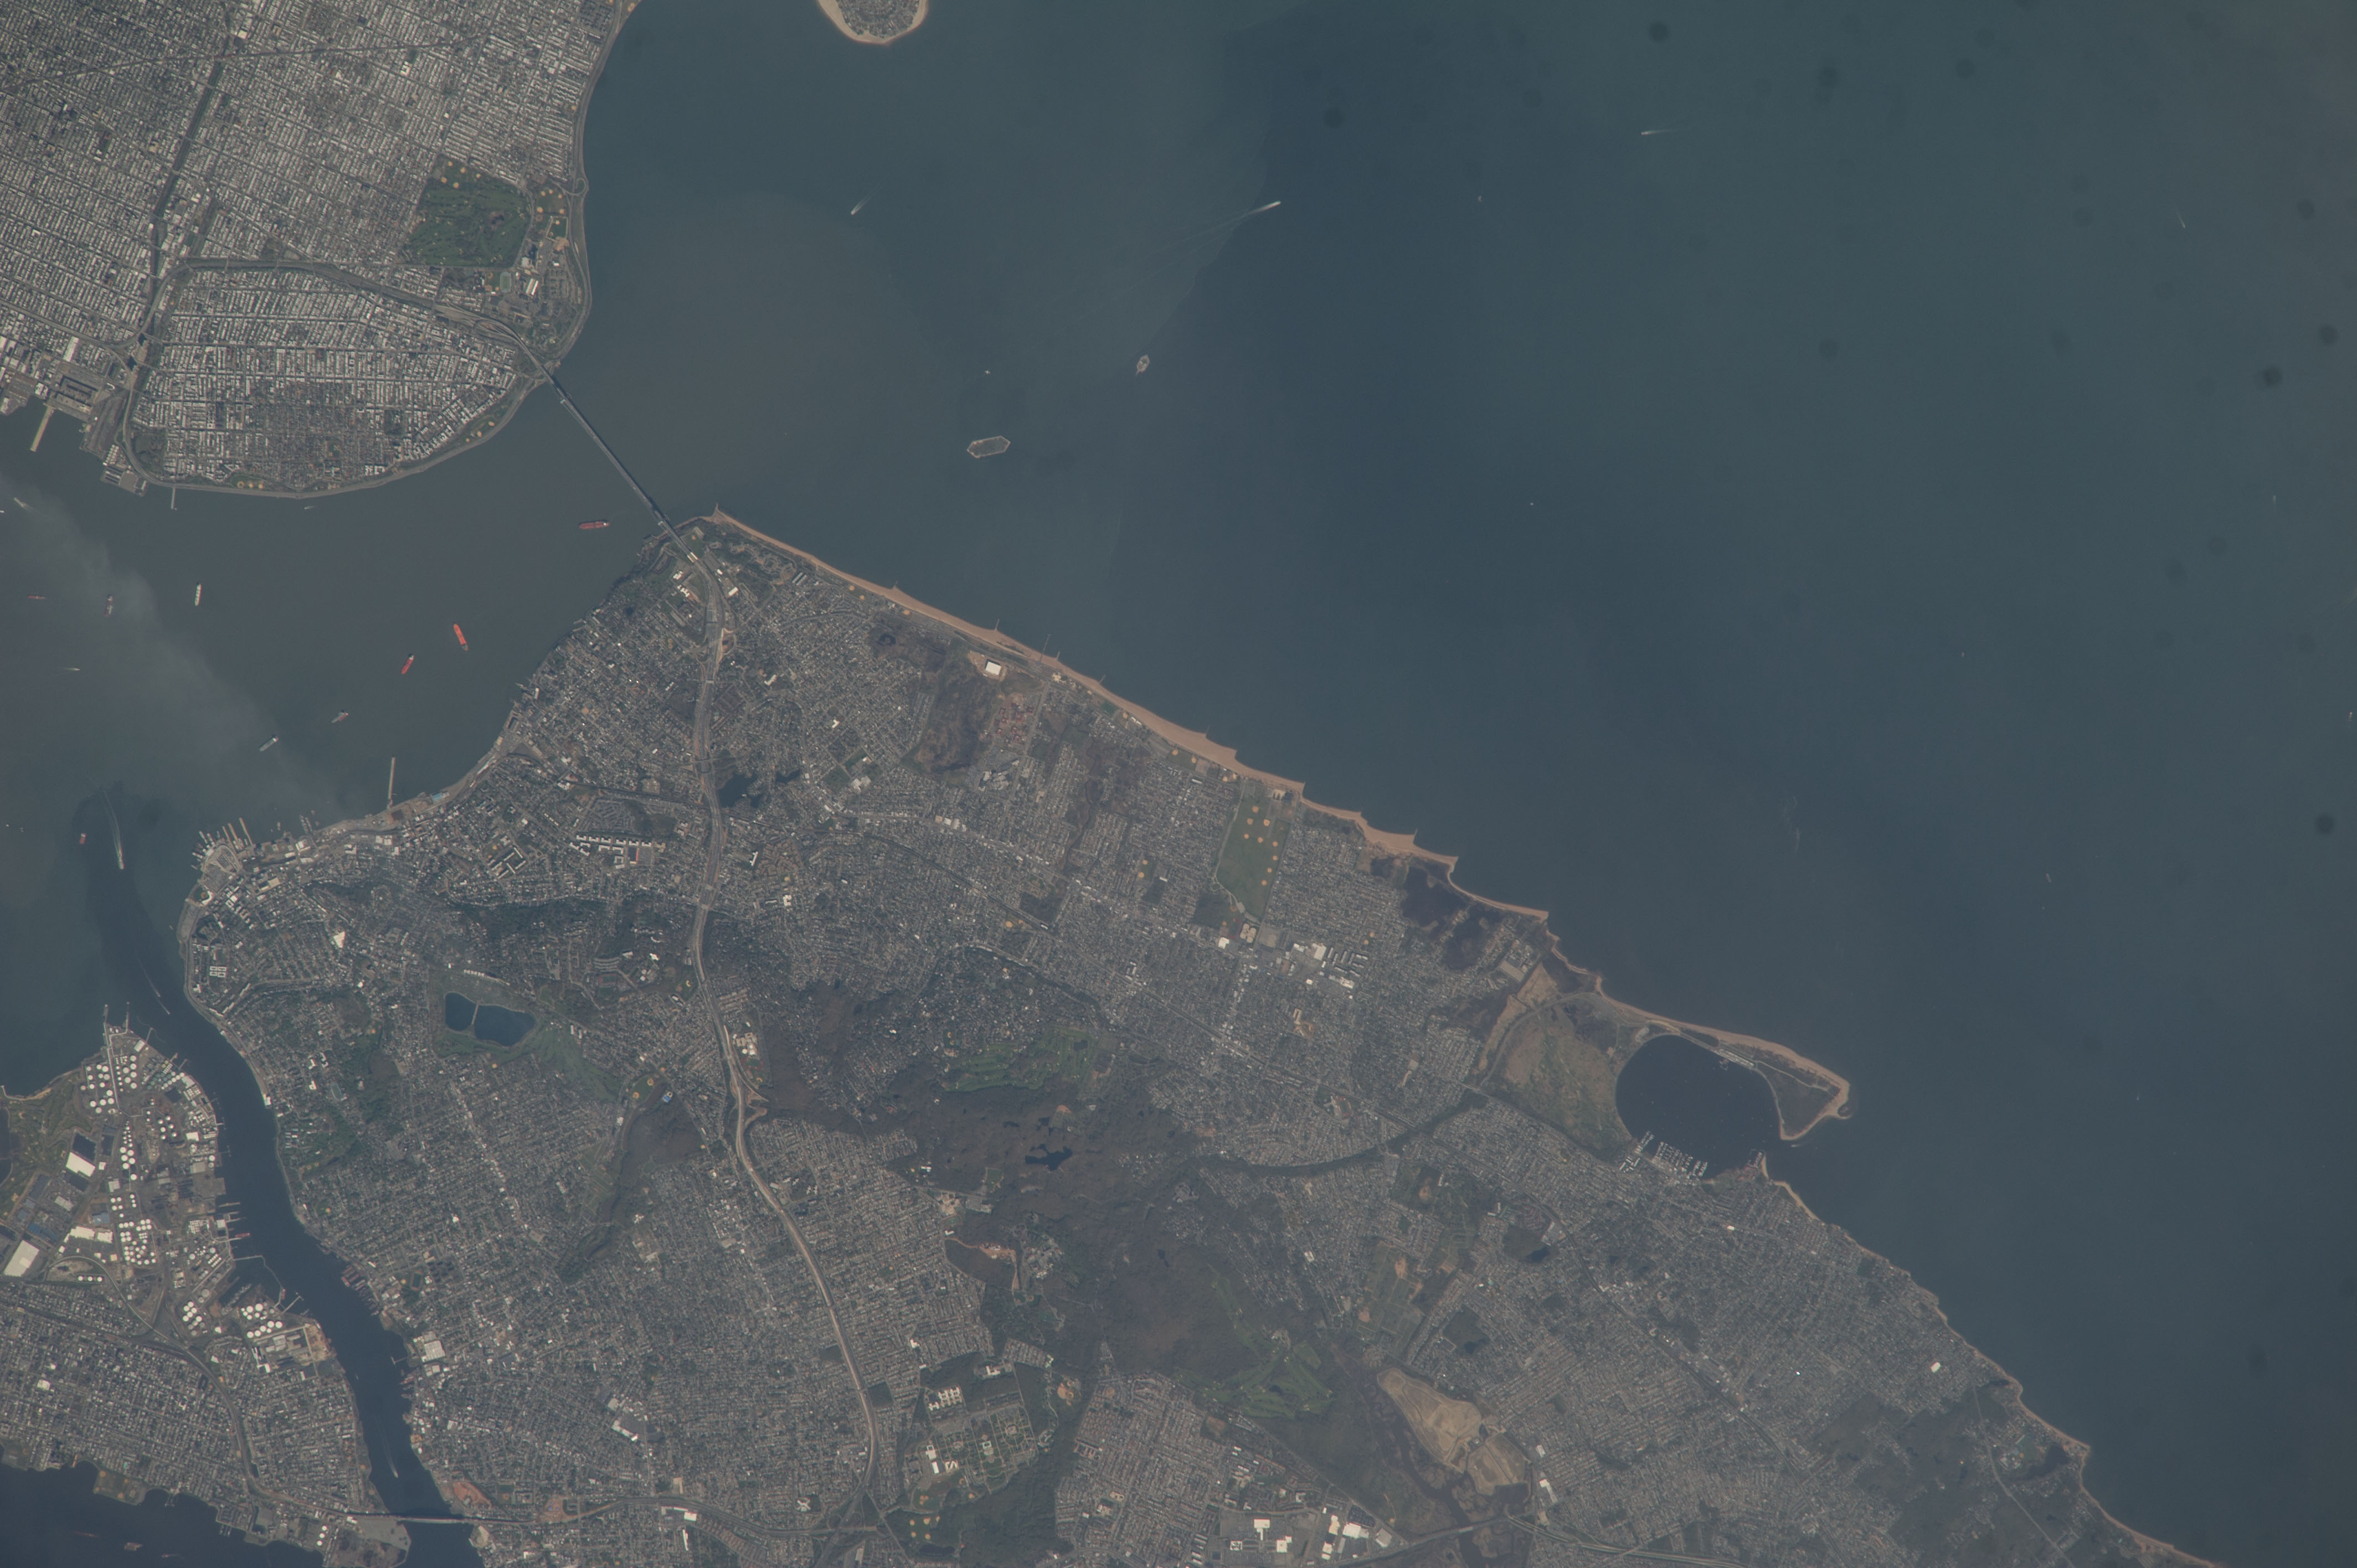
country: USA-NEW_YORK
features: STATEN ISLAND, BAY RIDGE, SAW MILL CREEK MARSH, UPPER BAY, NEWARK BAY, GRAVESEND BAY
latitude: 40.6
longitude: -74.1
